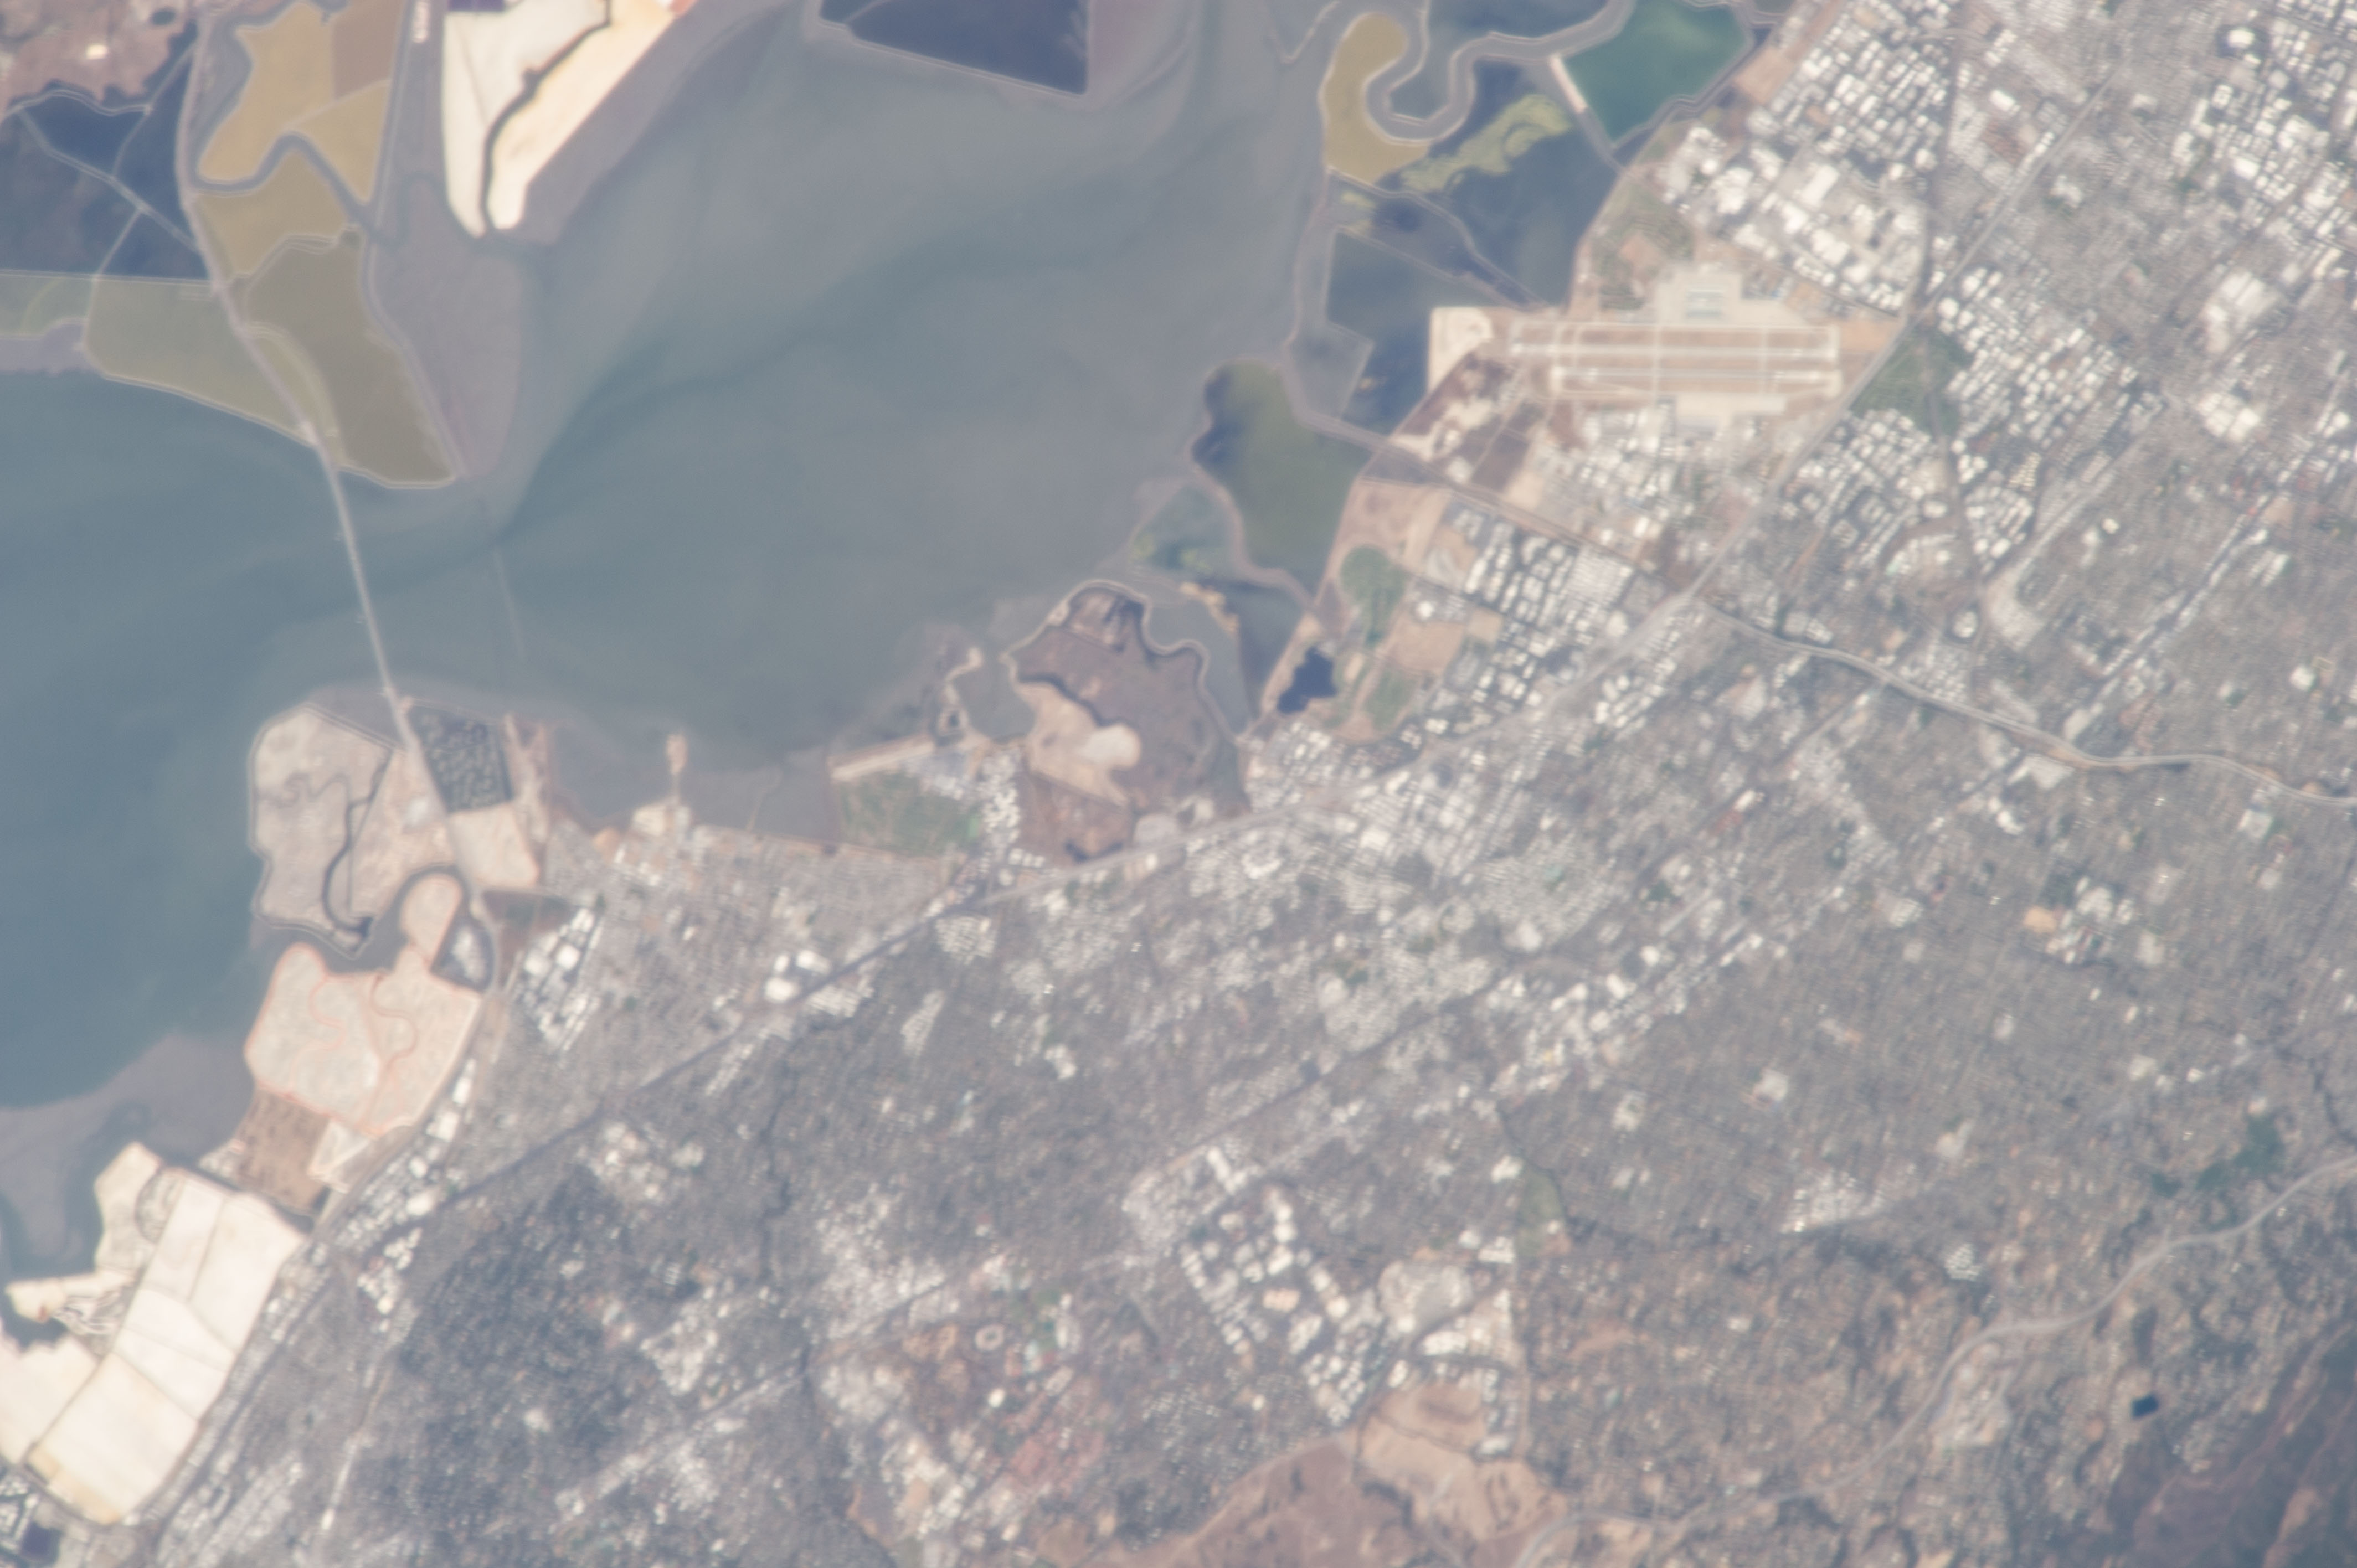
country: USA-CALIFORNIA
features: CY.
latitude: 37.4
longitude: -122.1
